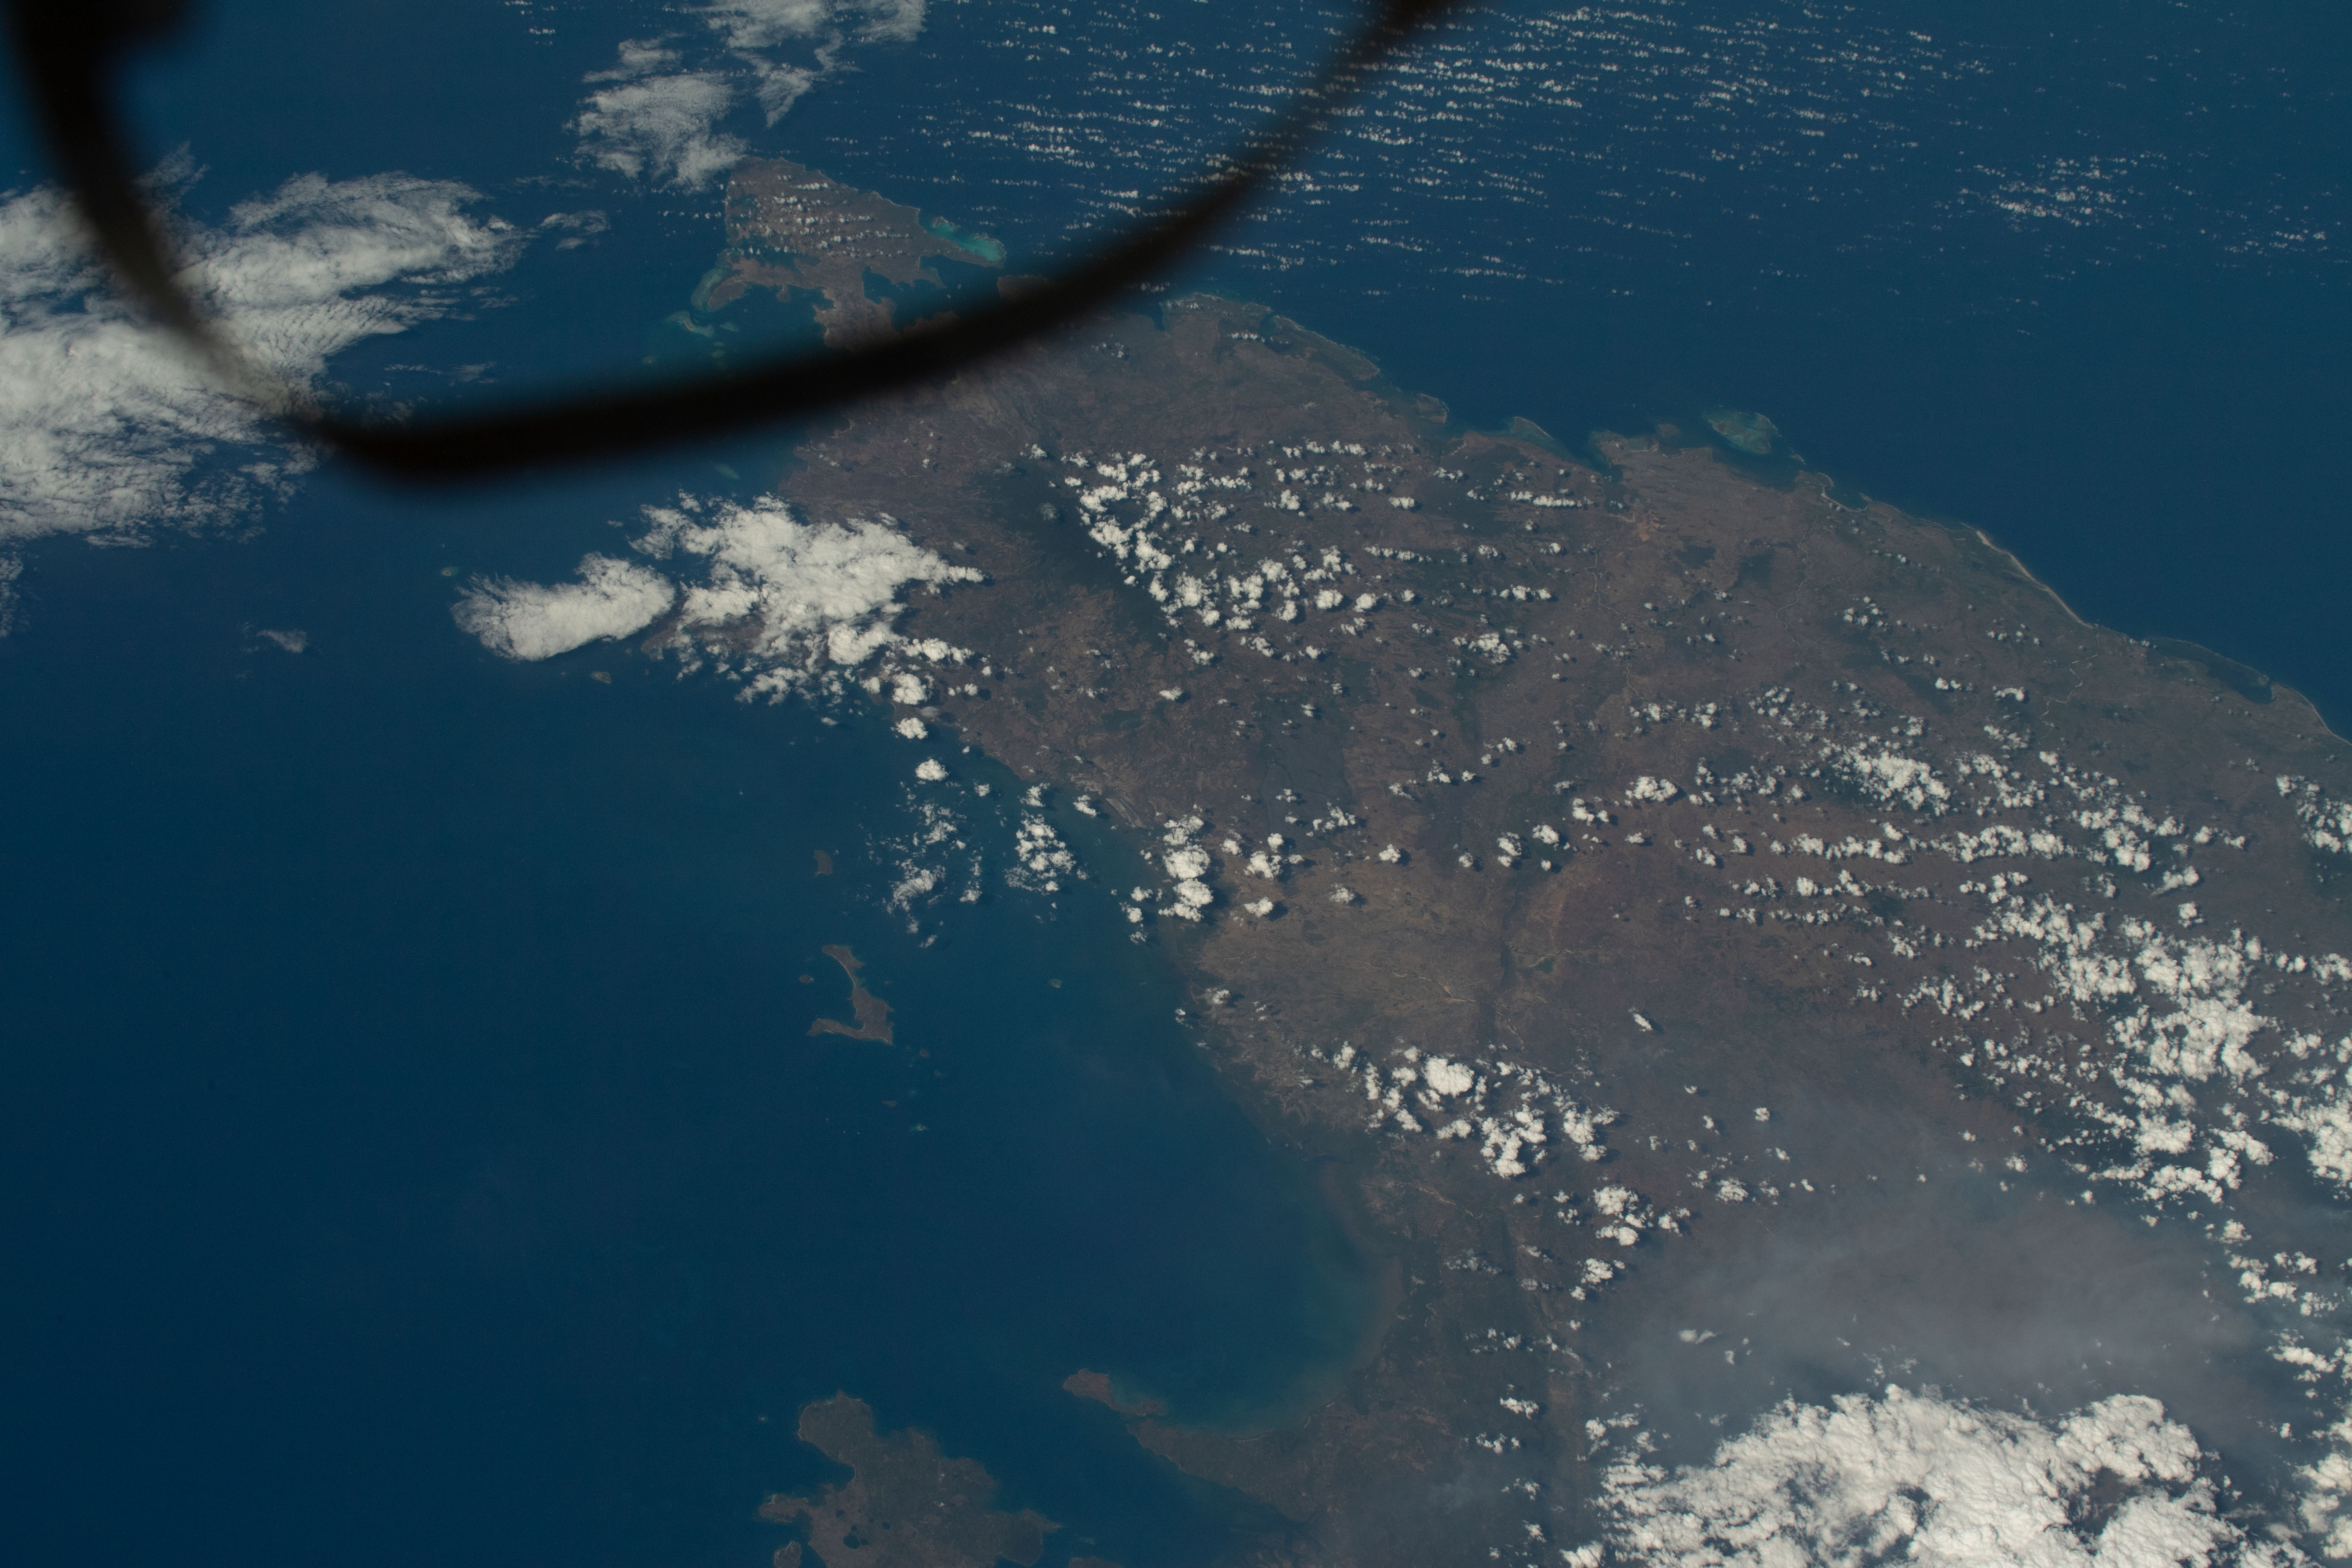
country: MADAGASCAR
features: AMBARO BAY, INDIAN OCEAN, MOZAMBIQUE CHANNEL
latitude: -13.0
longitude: 49.1
